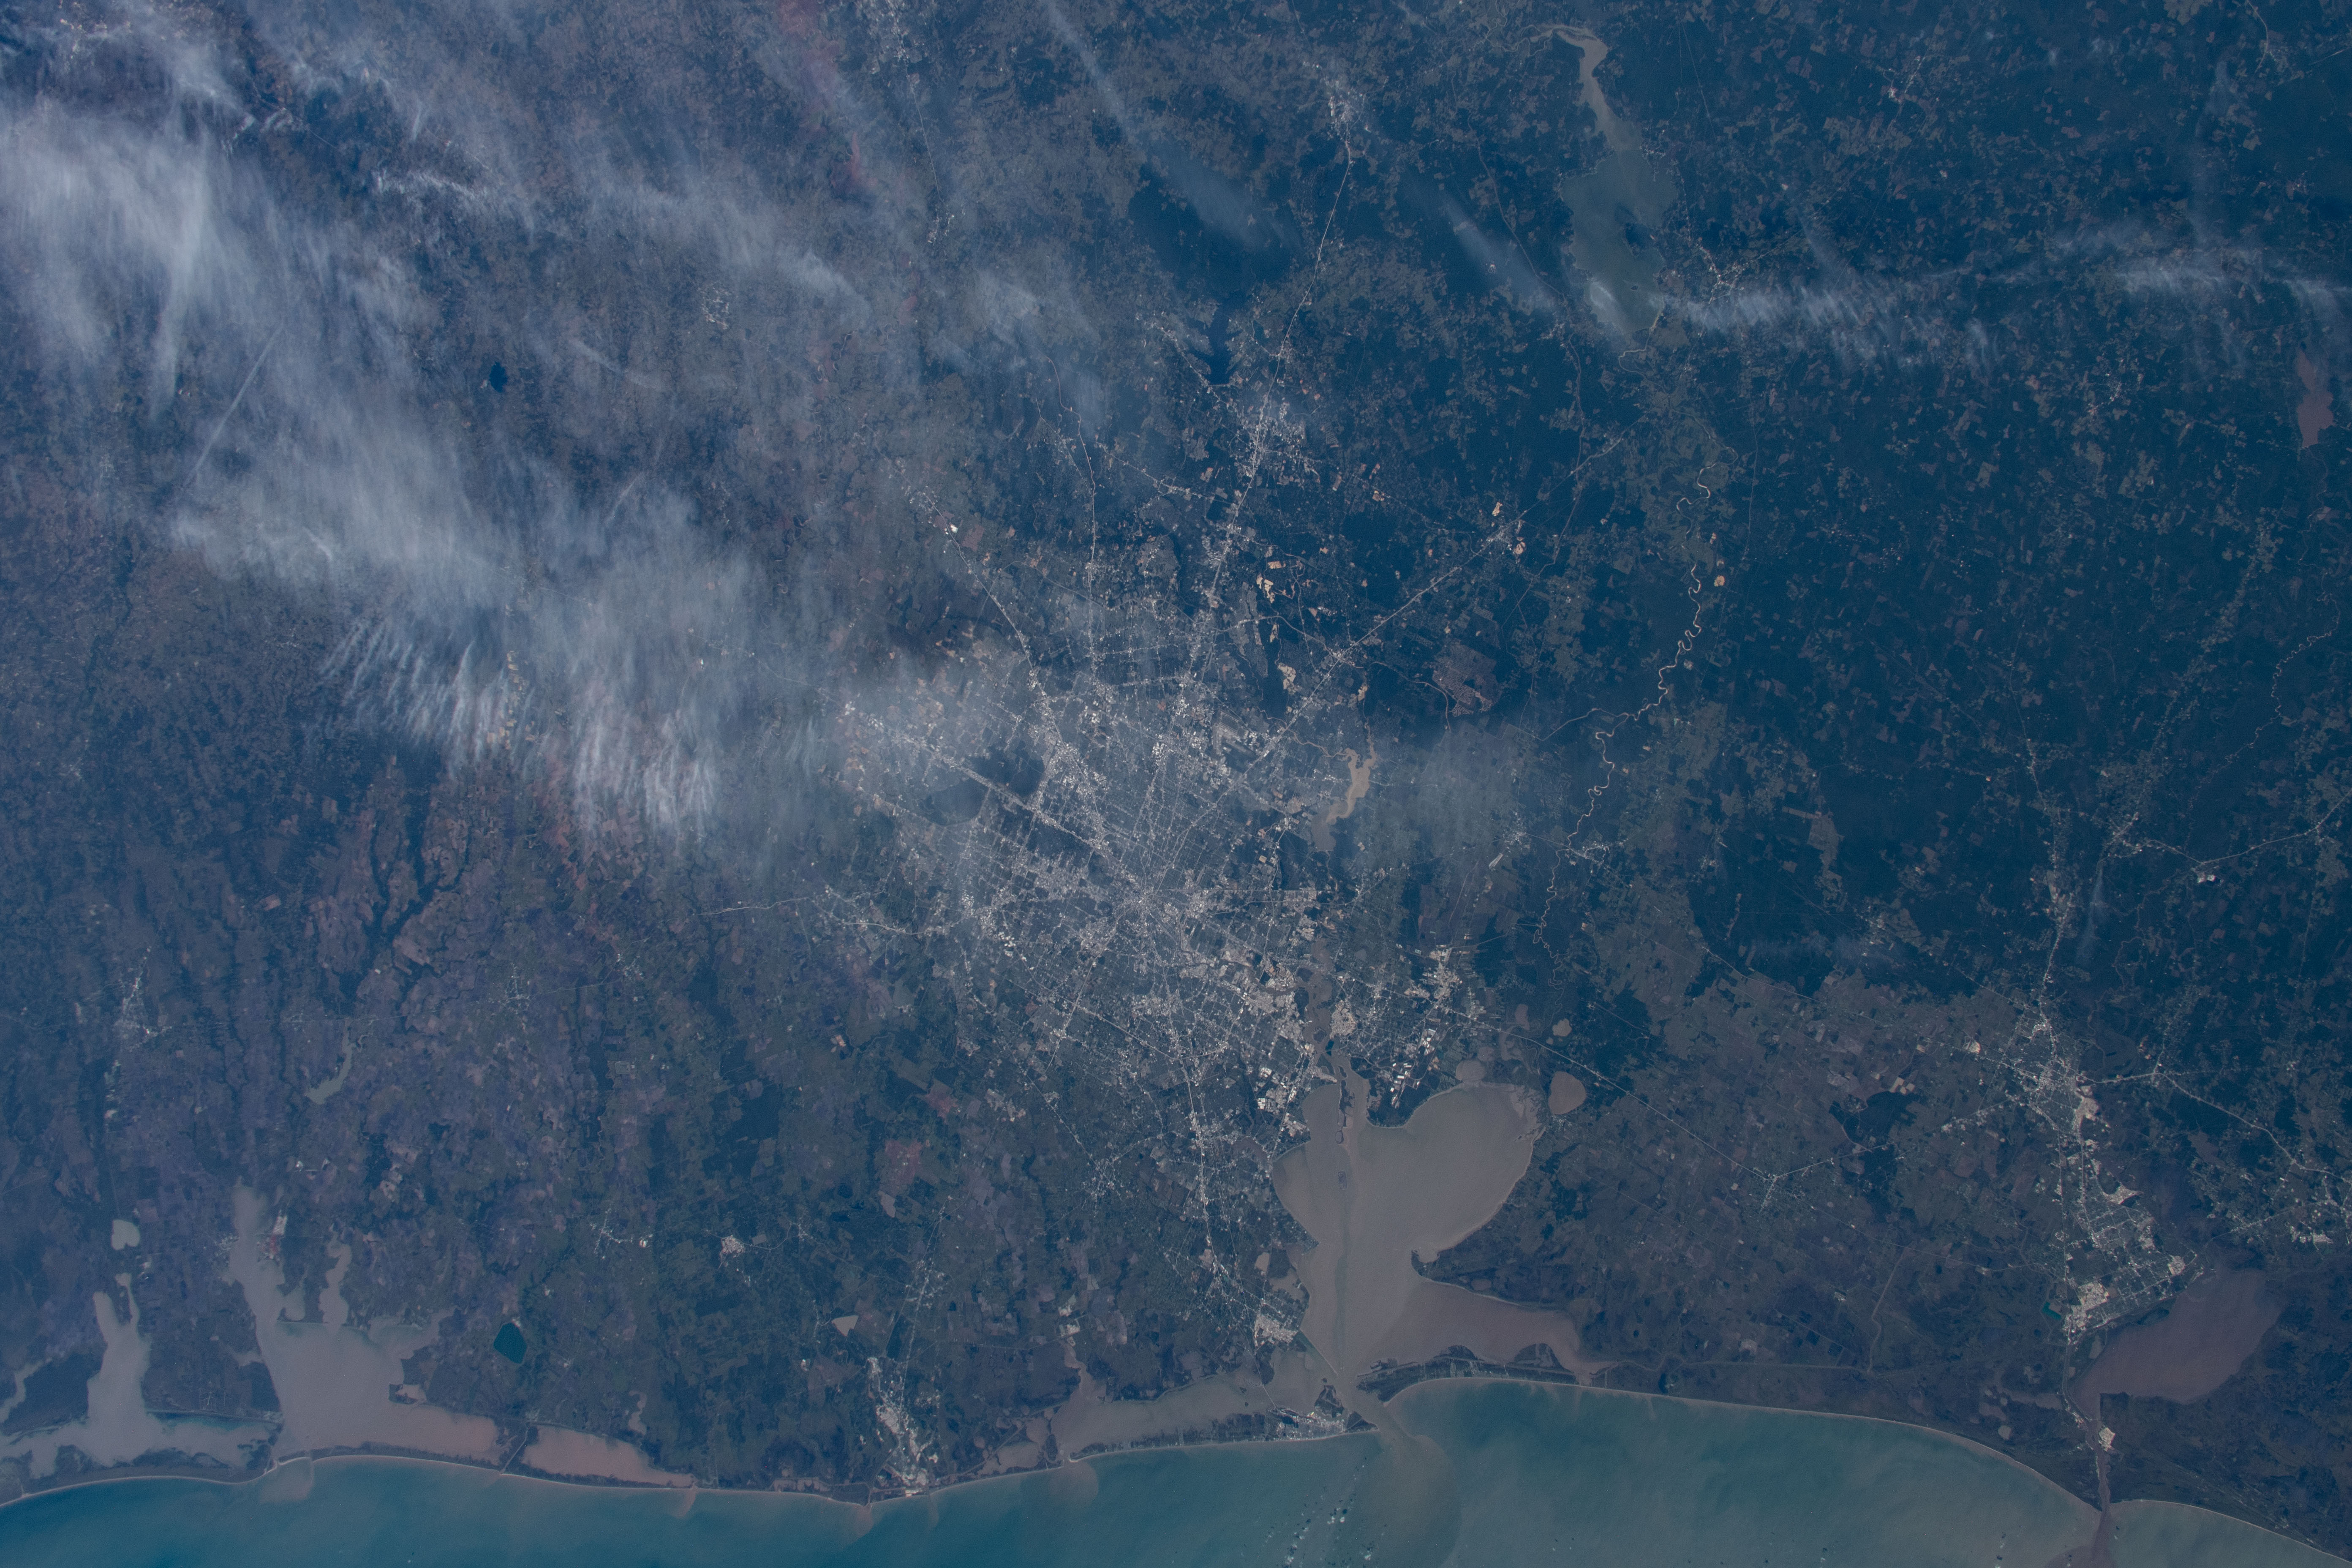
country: USA-TEXAS
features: HOUSTON, GALVESTON BAY, GALVESTON ISLAND
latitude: 30.0
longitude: -95.0
